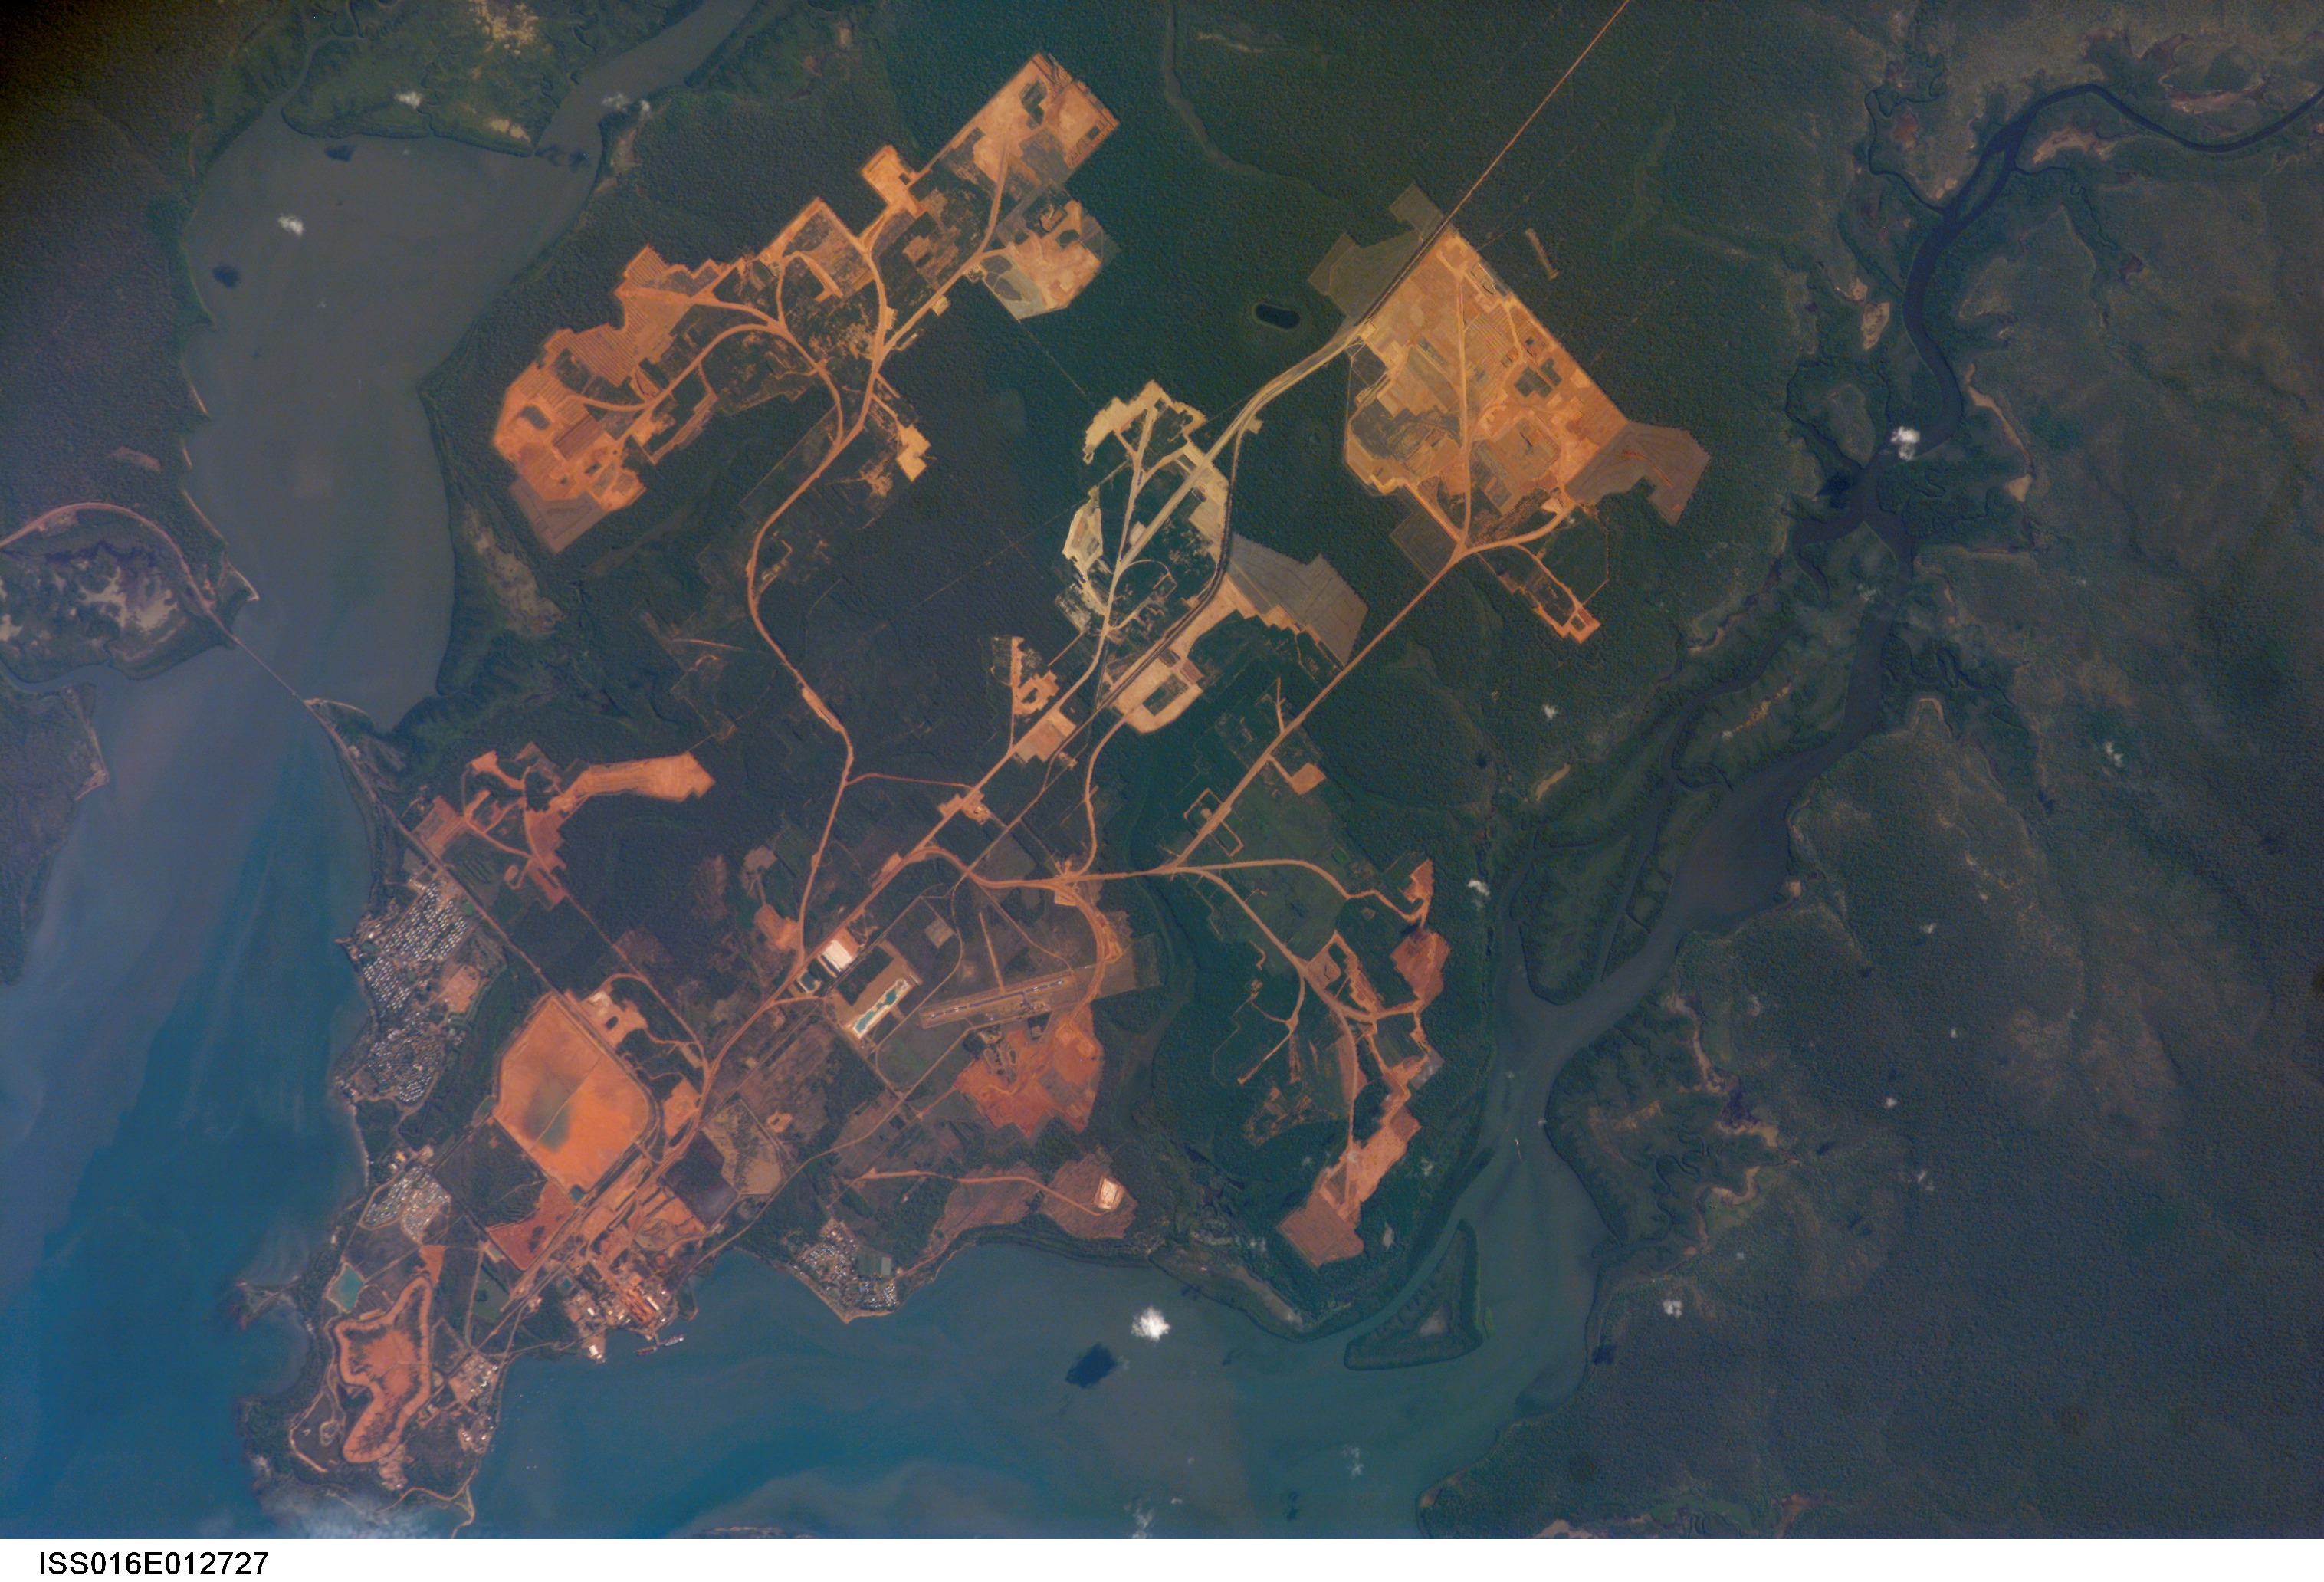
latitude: -12.7
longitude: 141.9
